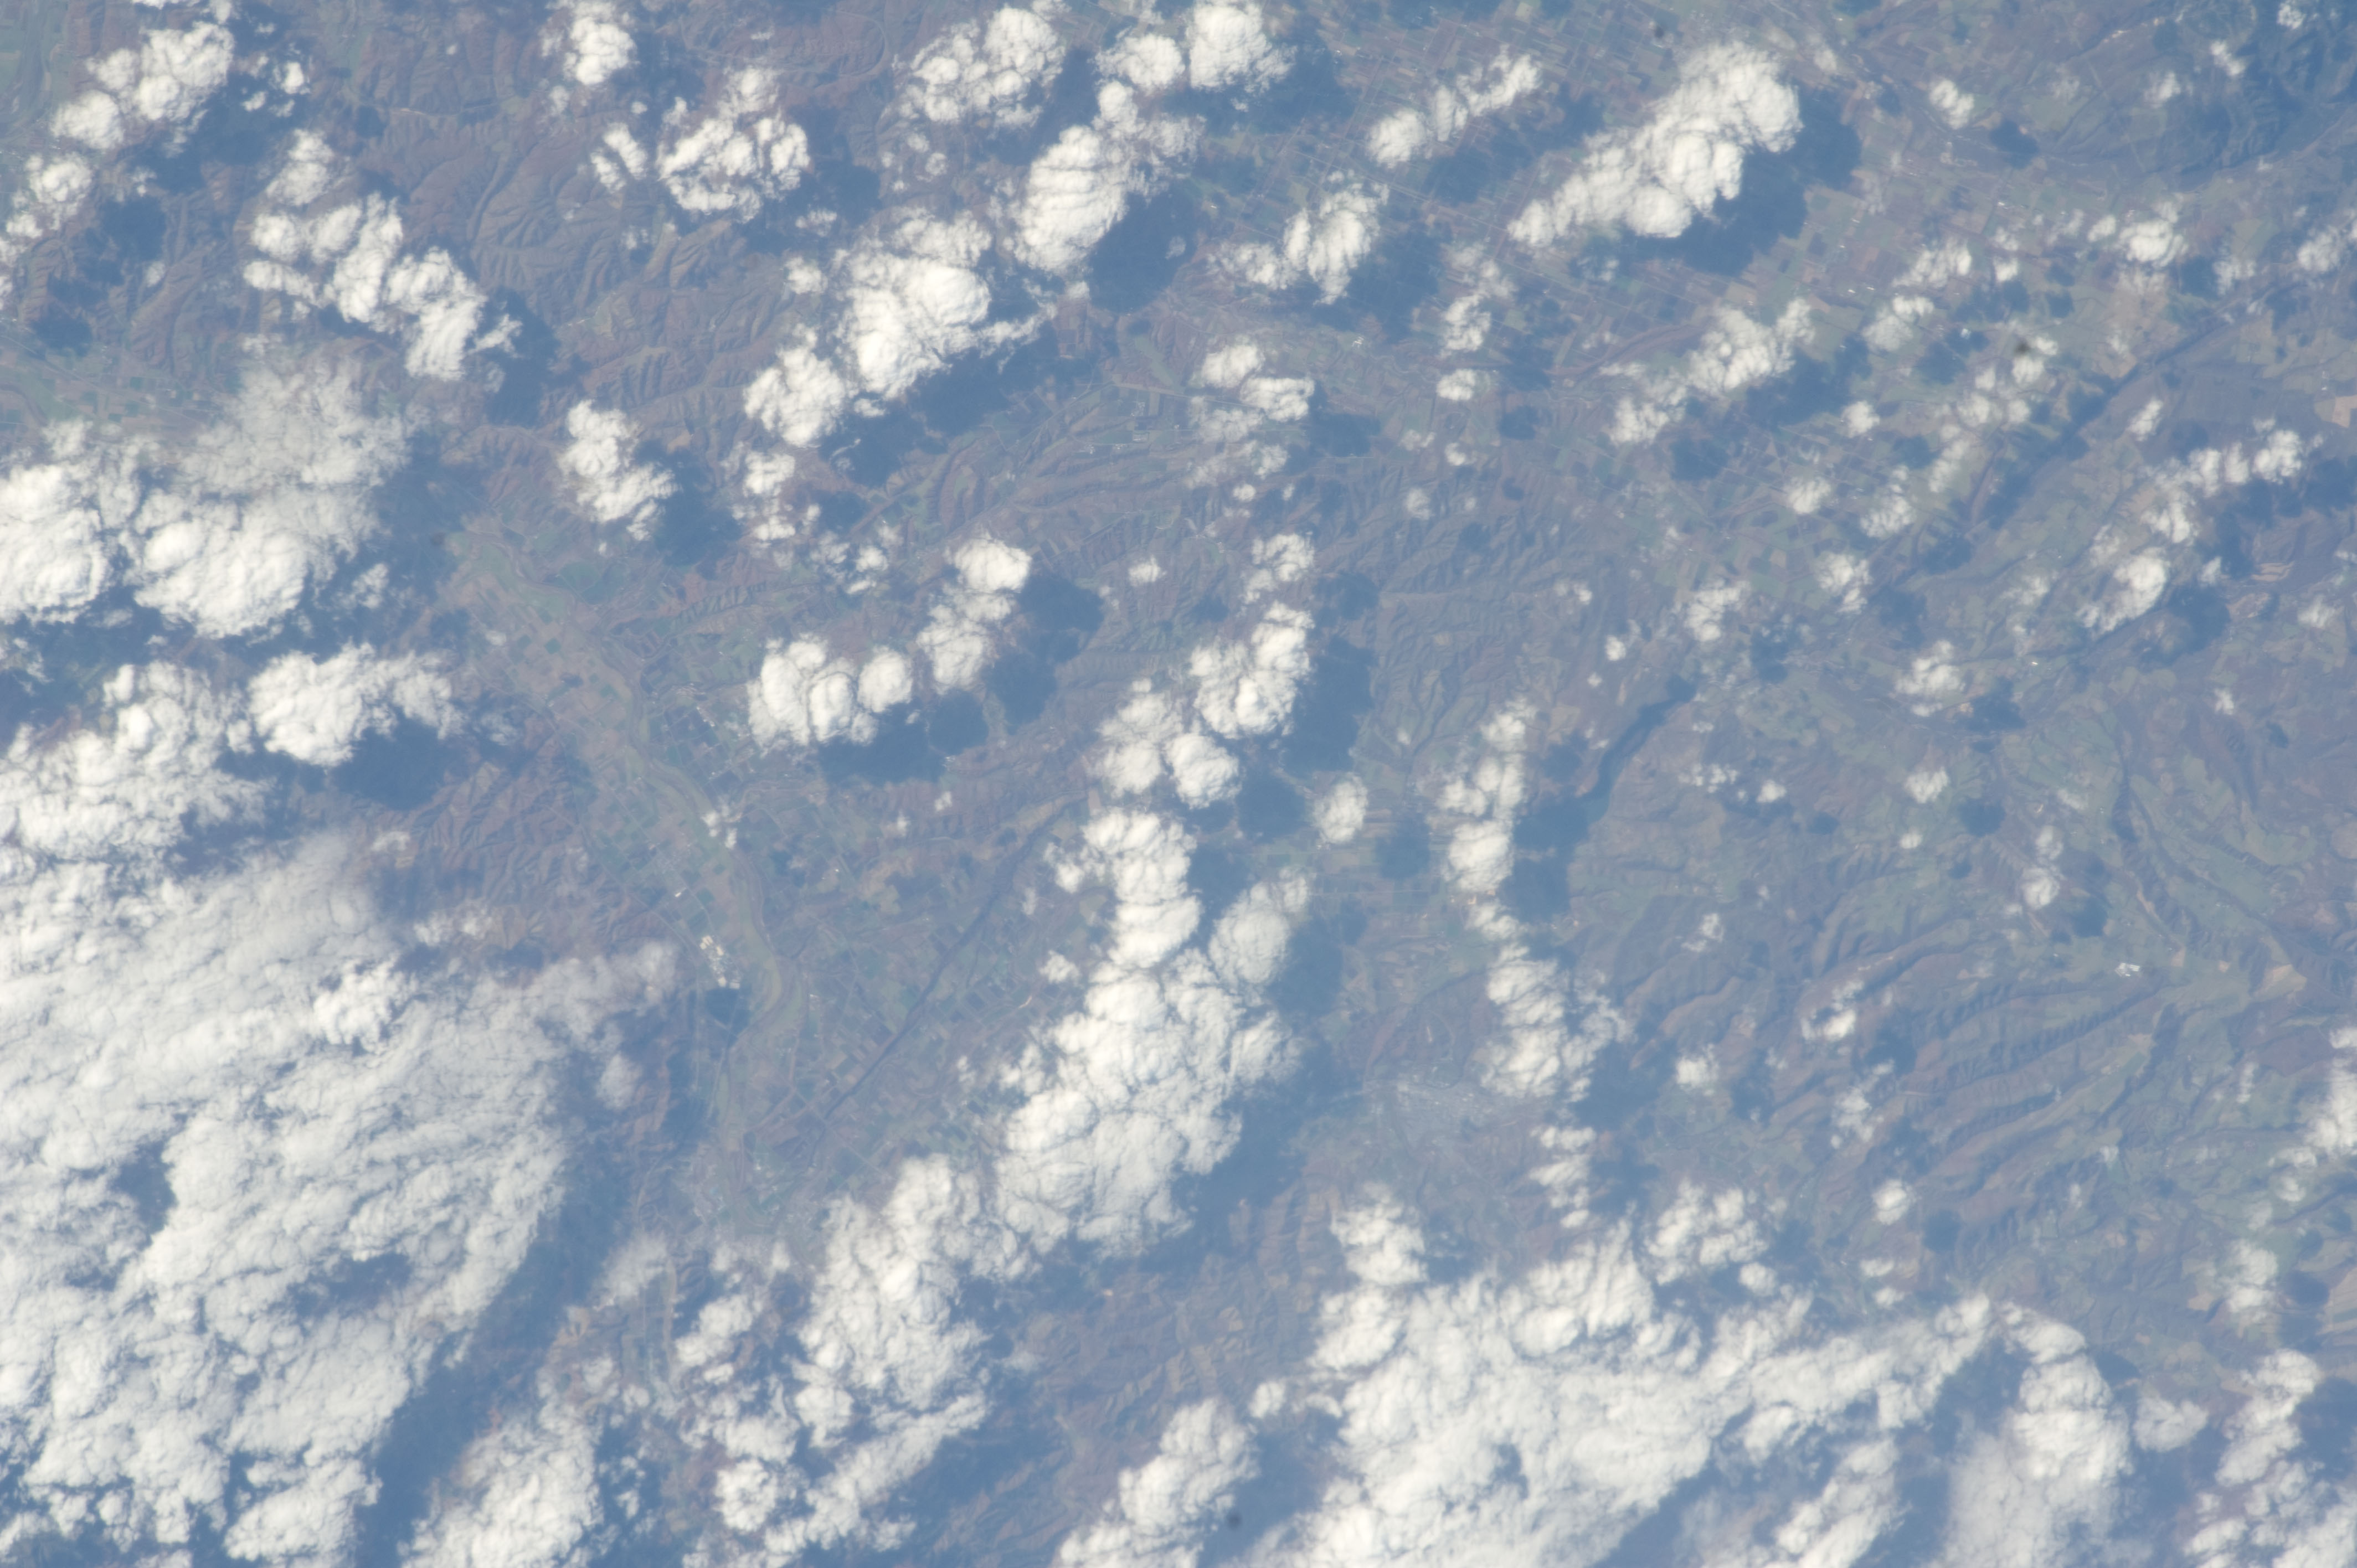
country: JAPAN
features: OBIHIRO CITY, AGR., MOUNTAINS
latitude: 42.9
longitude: 143.1
